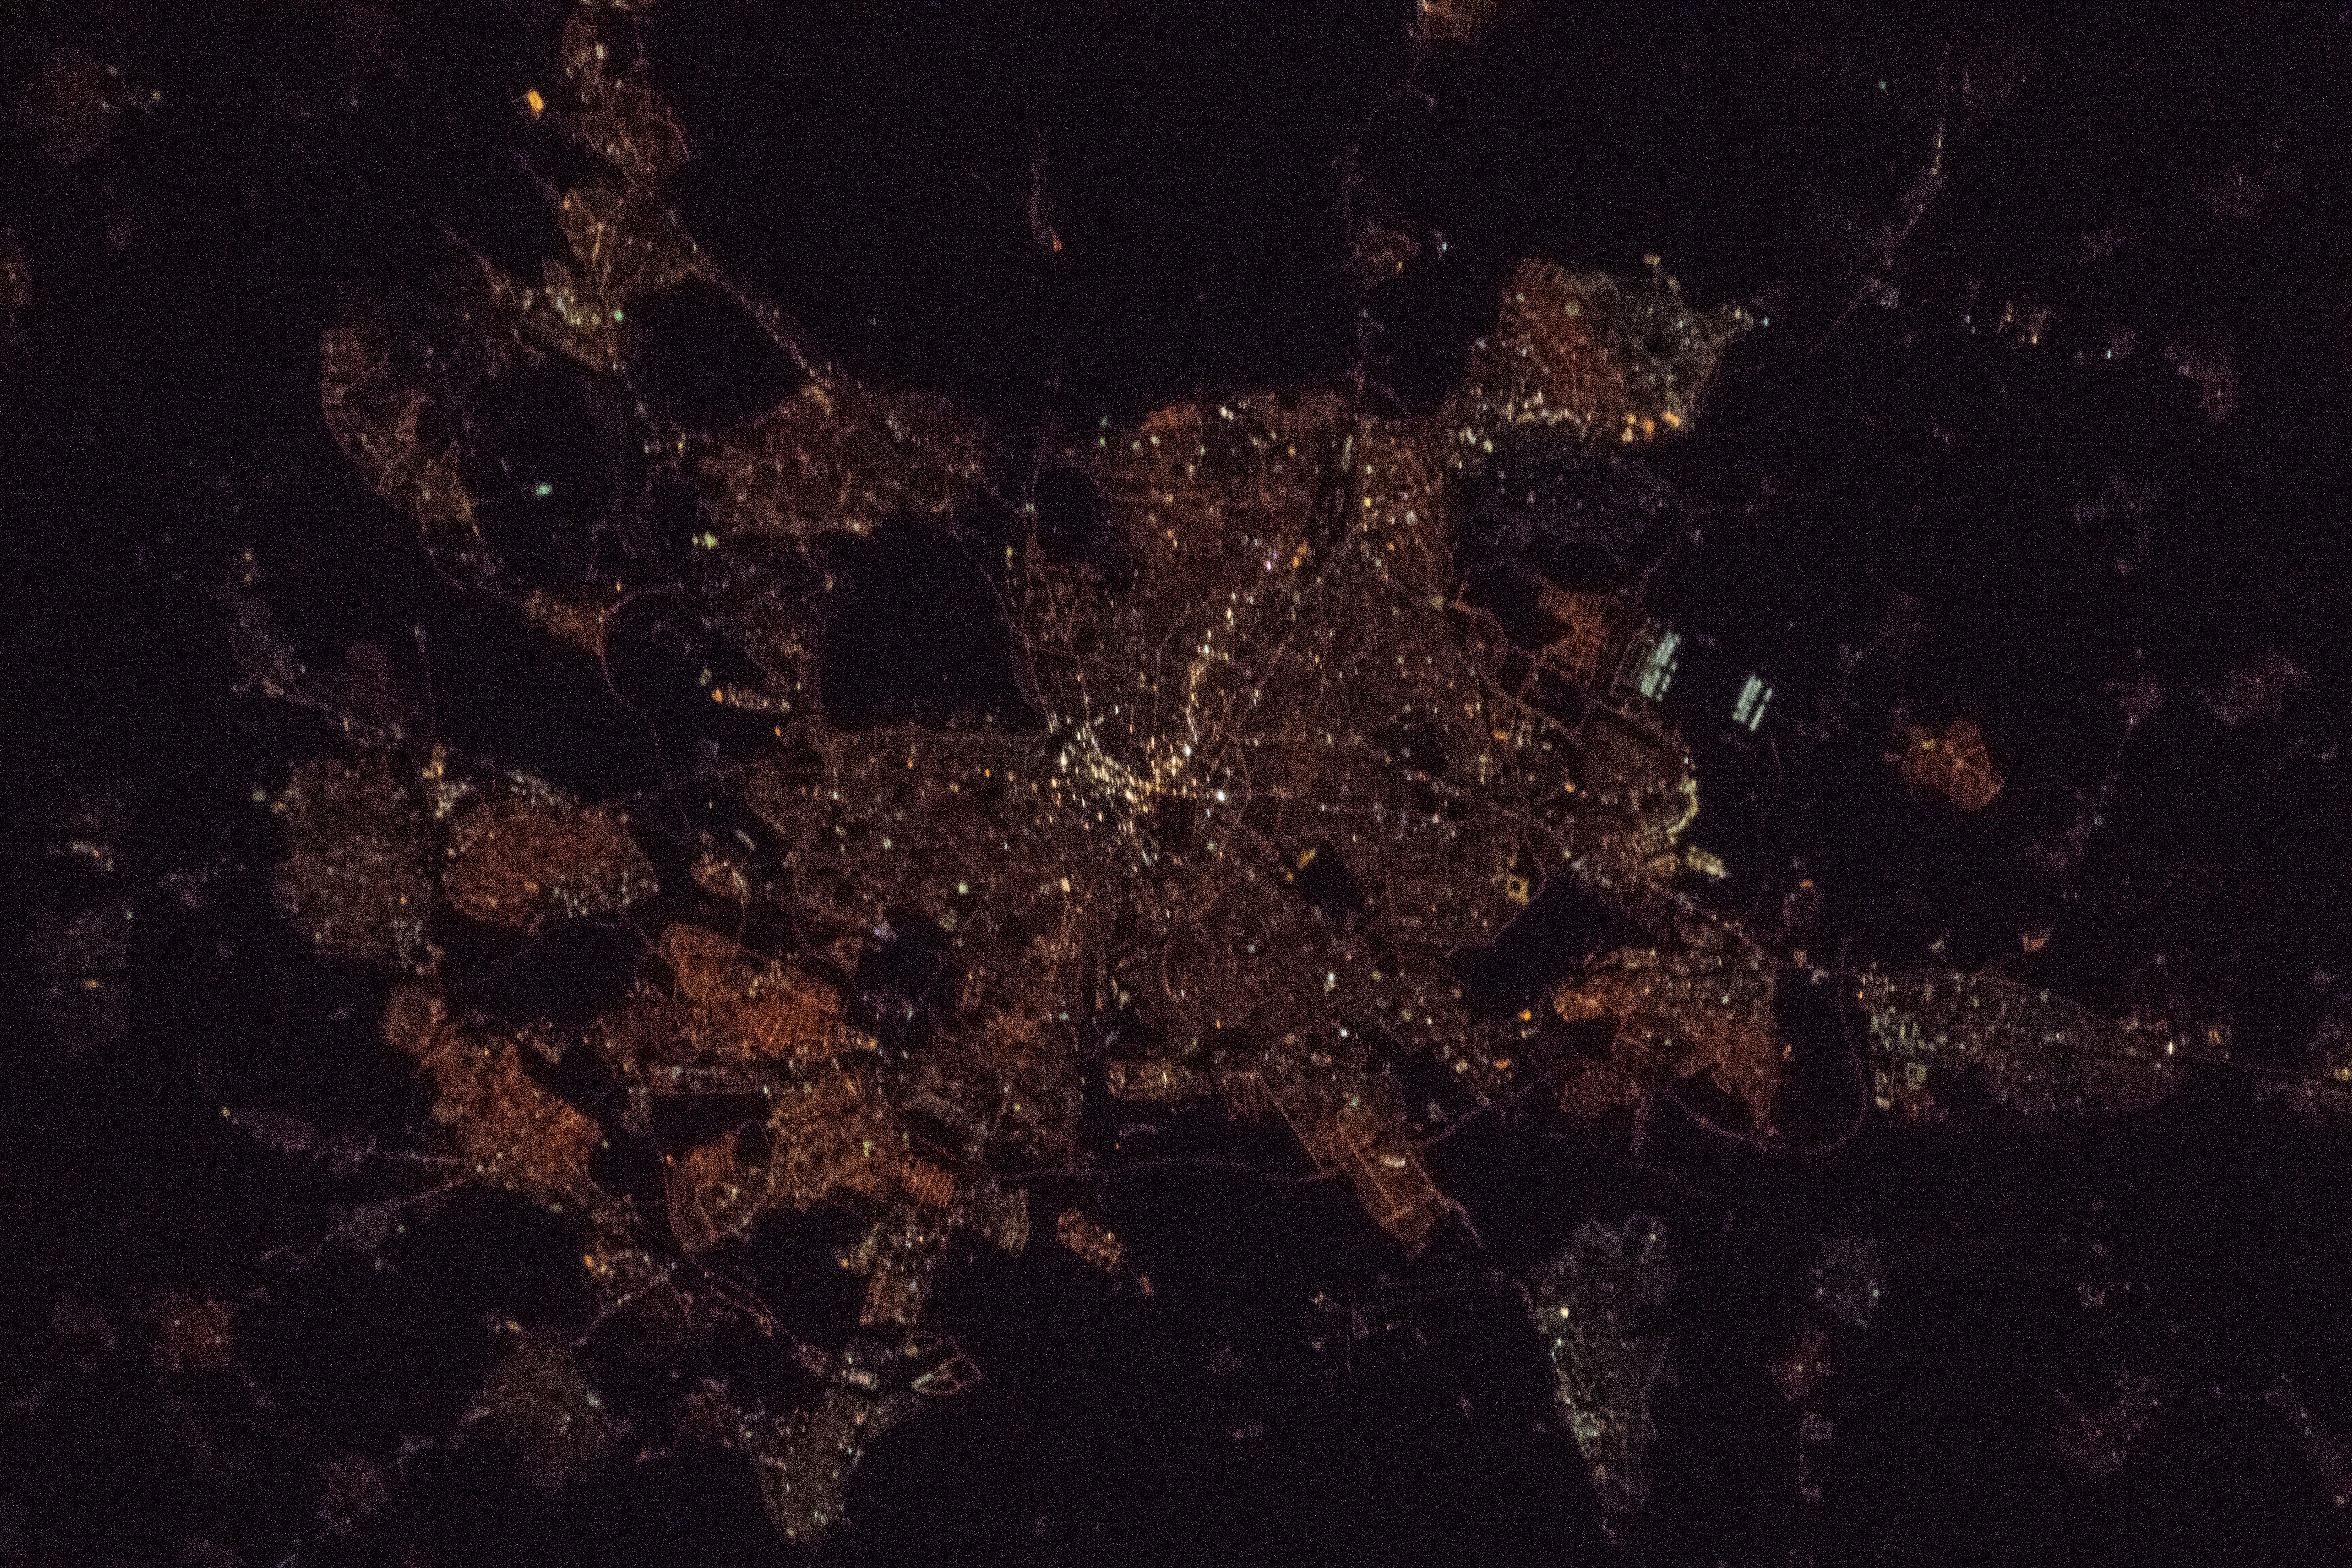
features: MADRID SPAIN
